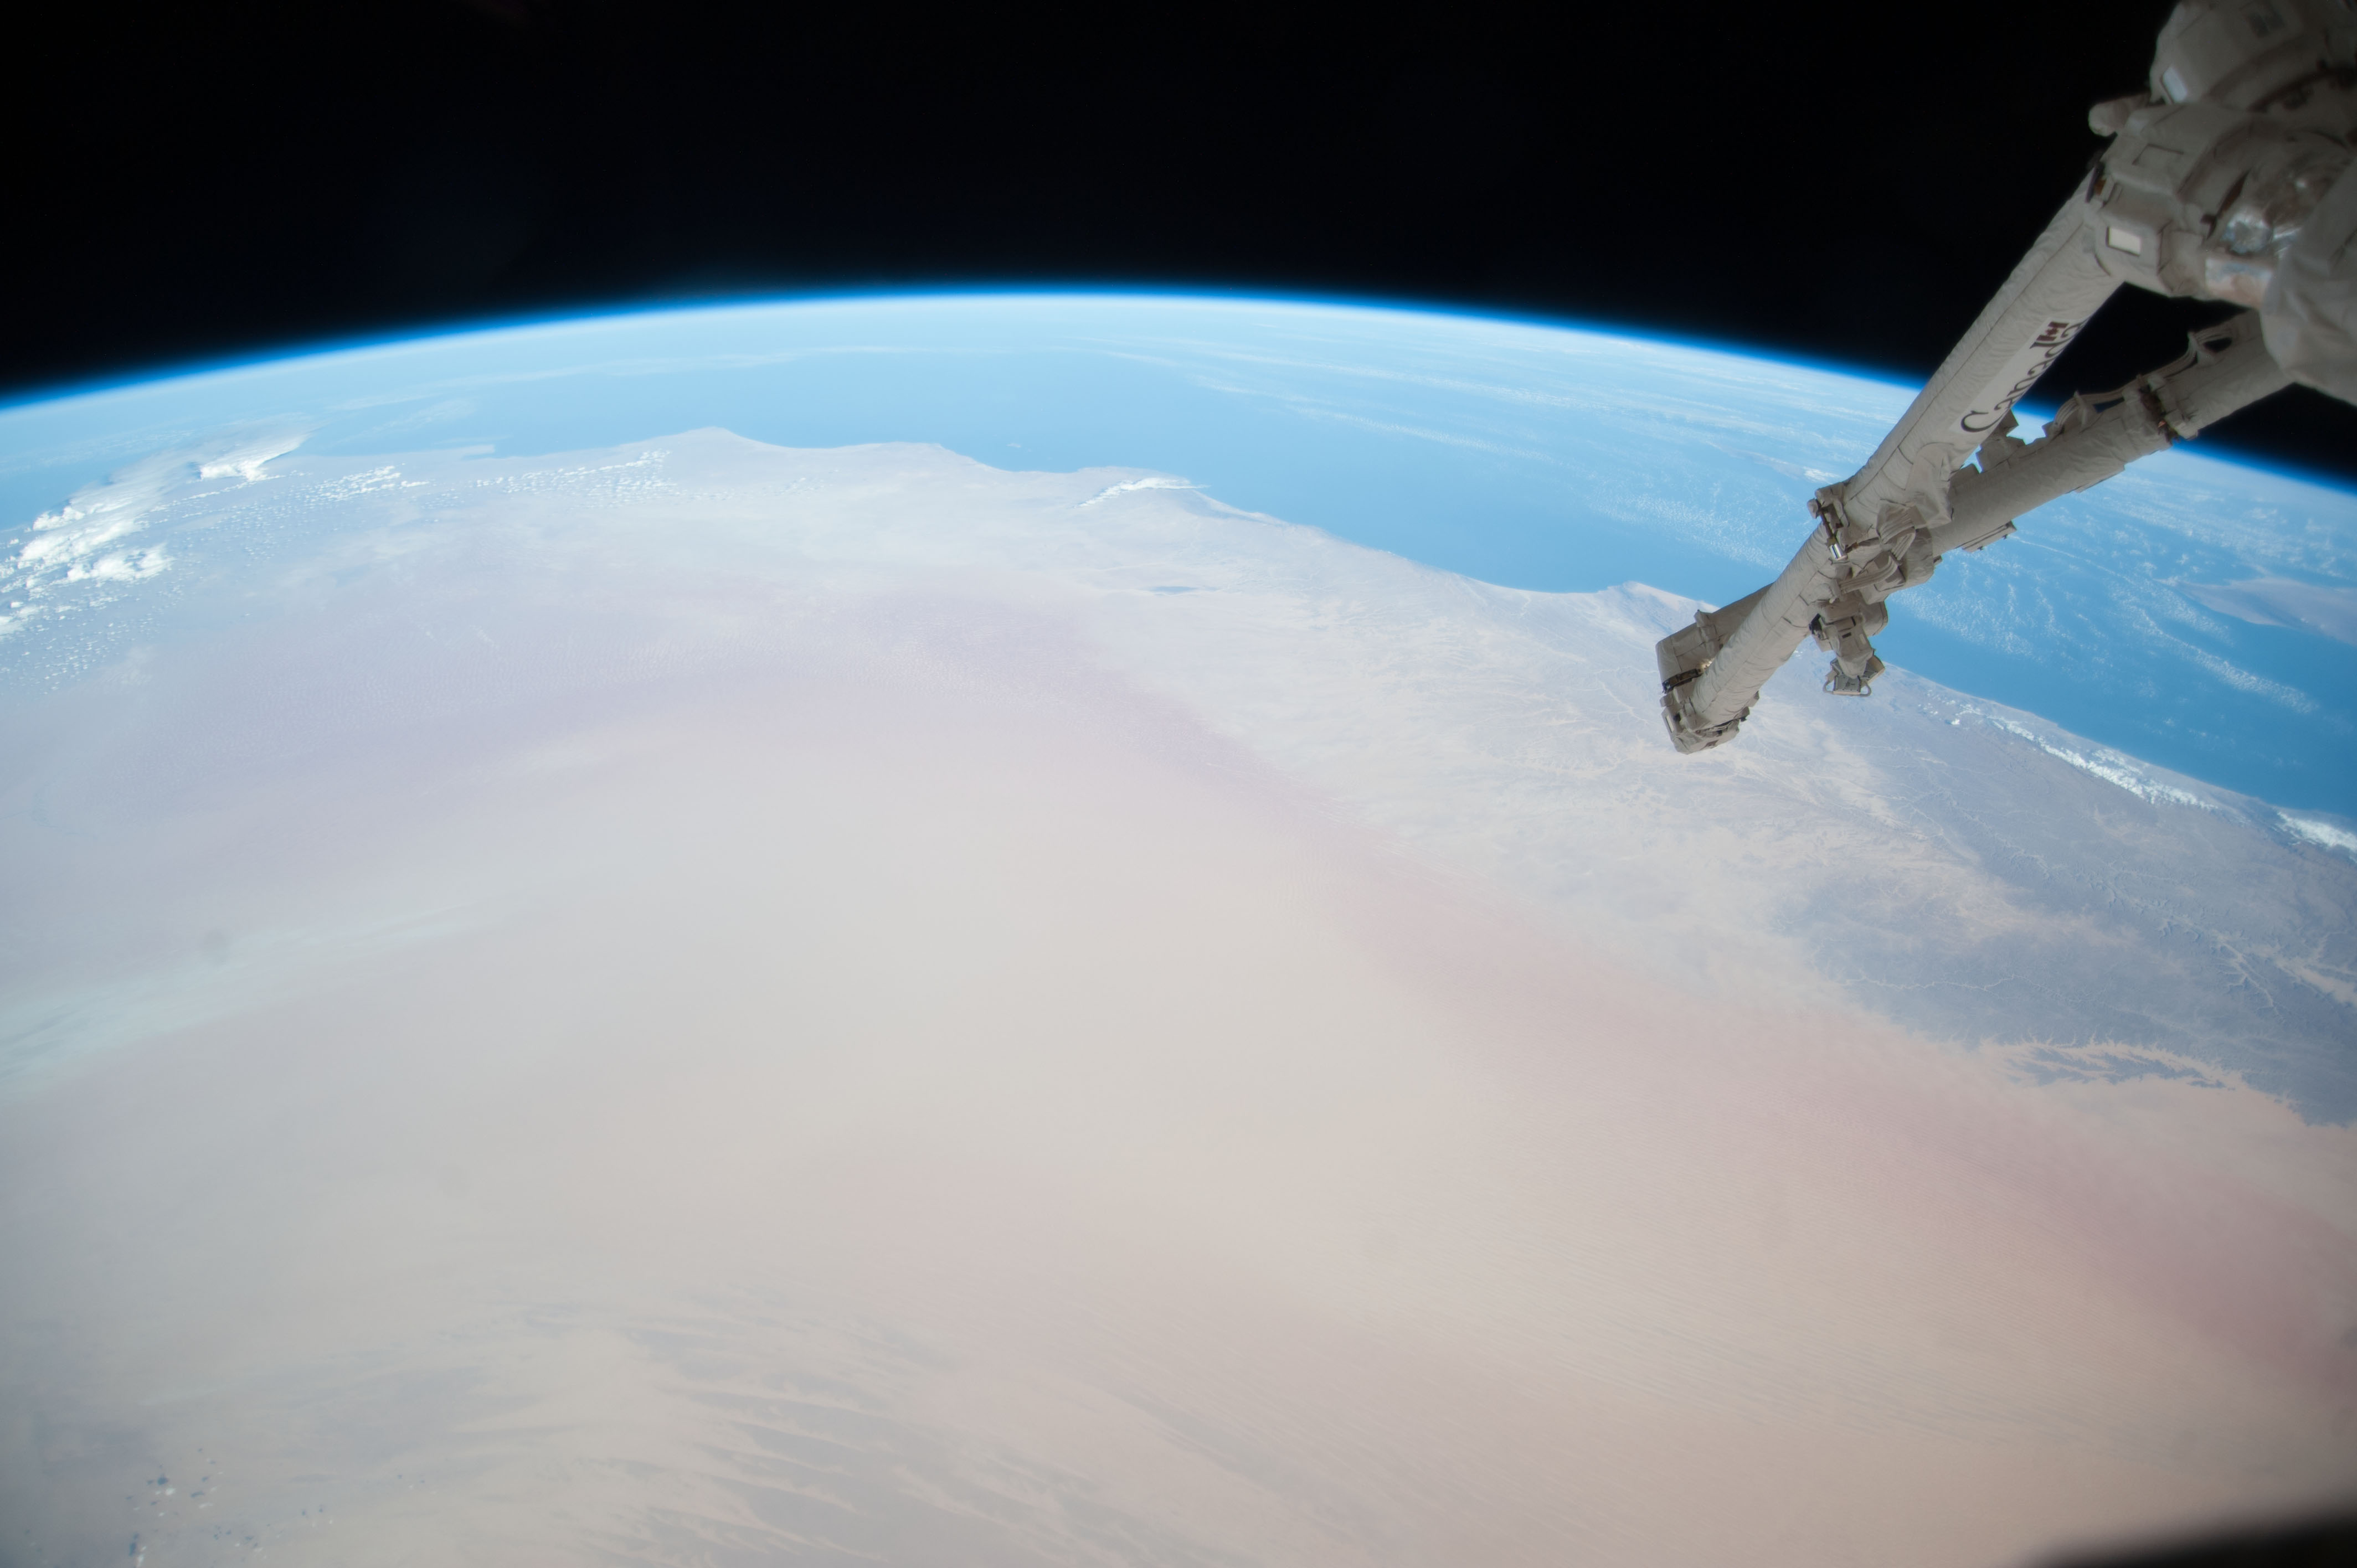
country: SAUDI_ARABIA
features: UMM AL MELH, AL KHARKHIR, DESERT, MOUNTAINS, ARABIAN SEA, EARTH LIMB
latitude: 20.1
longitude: 50.0
